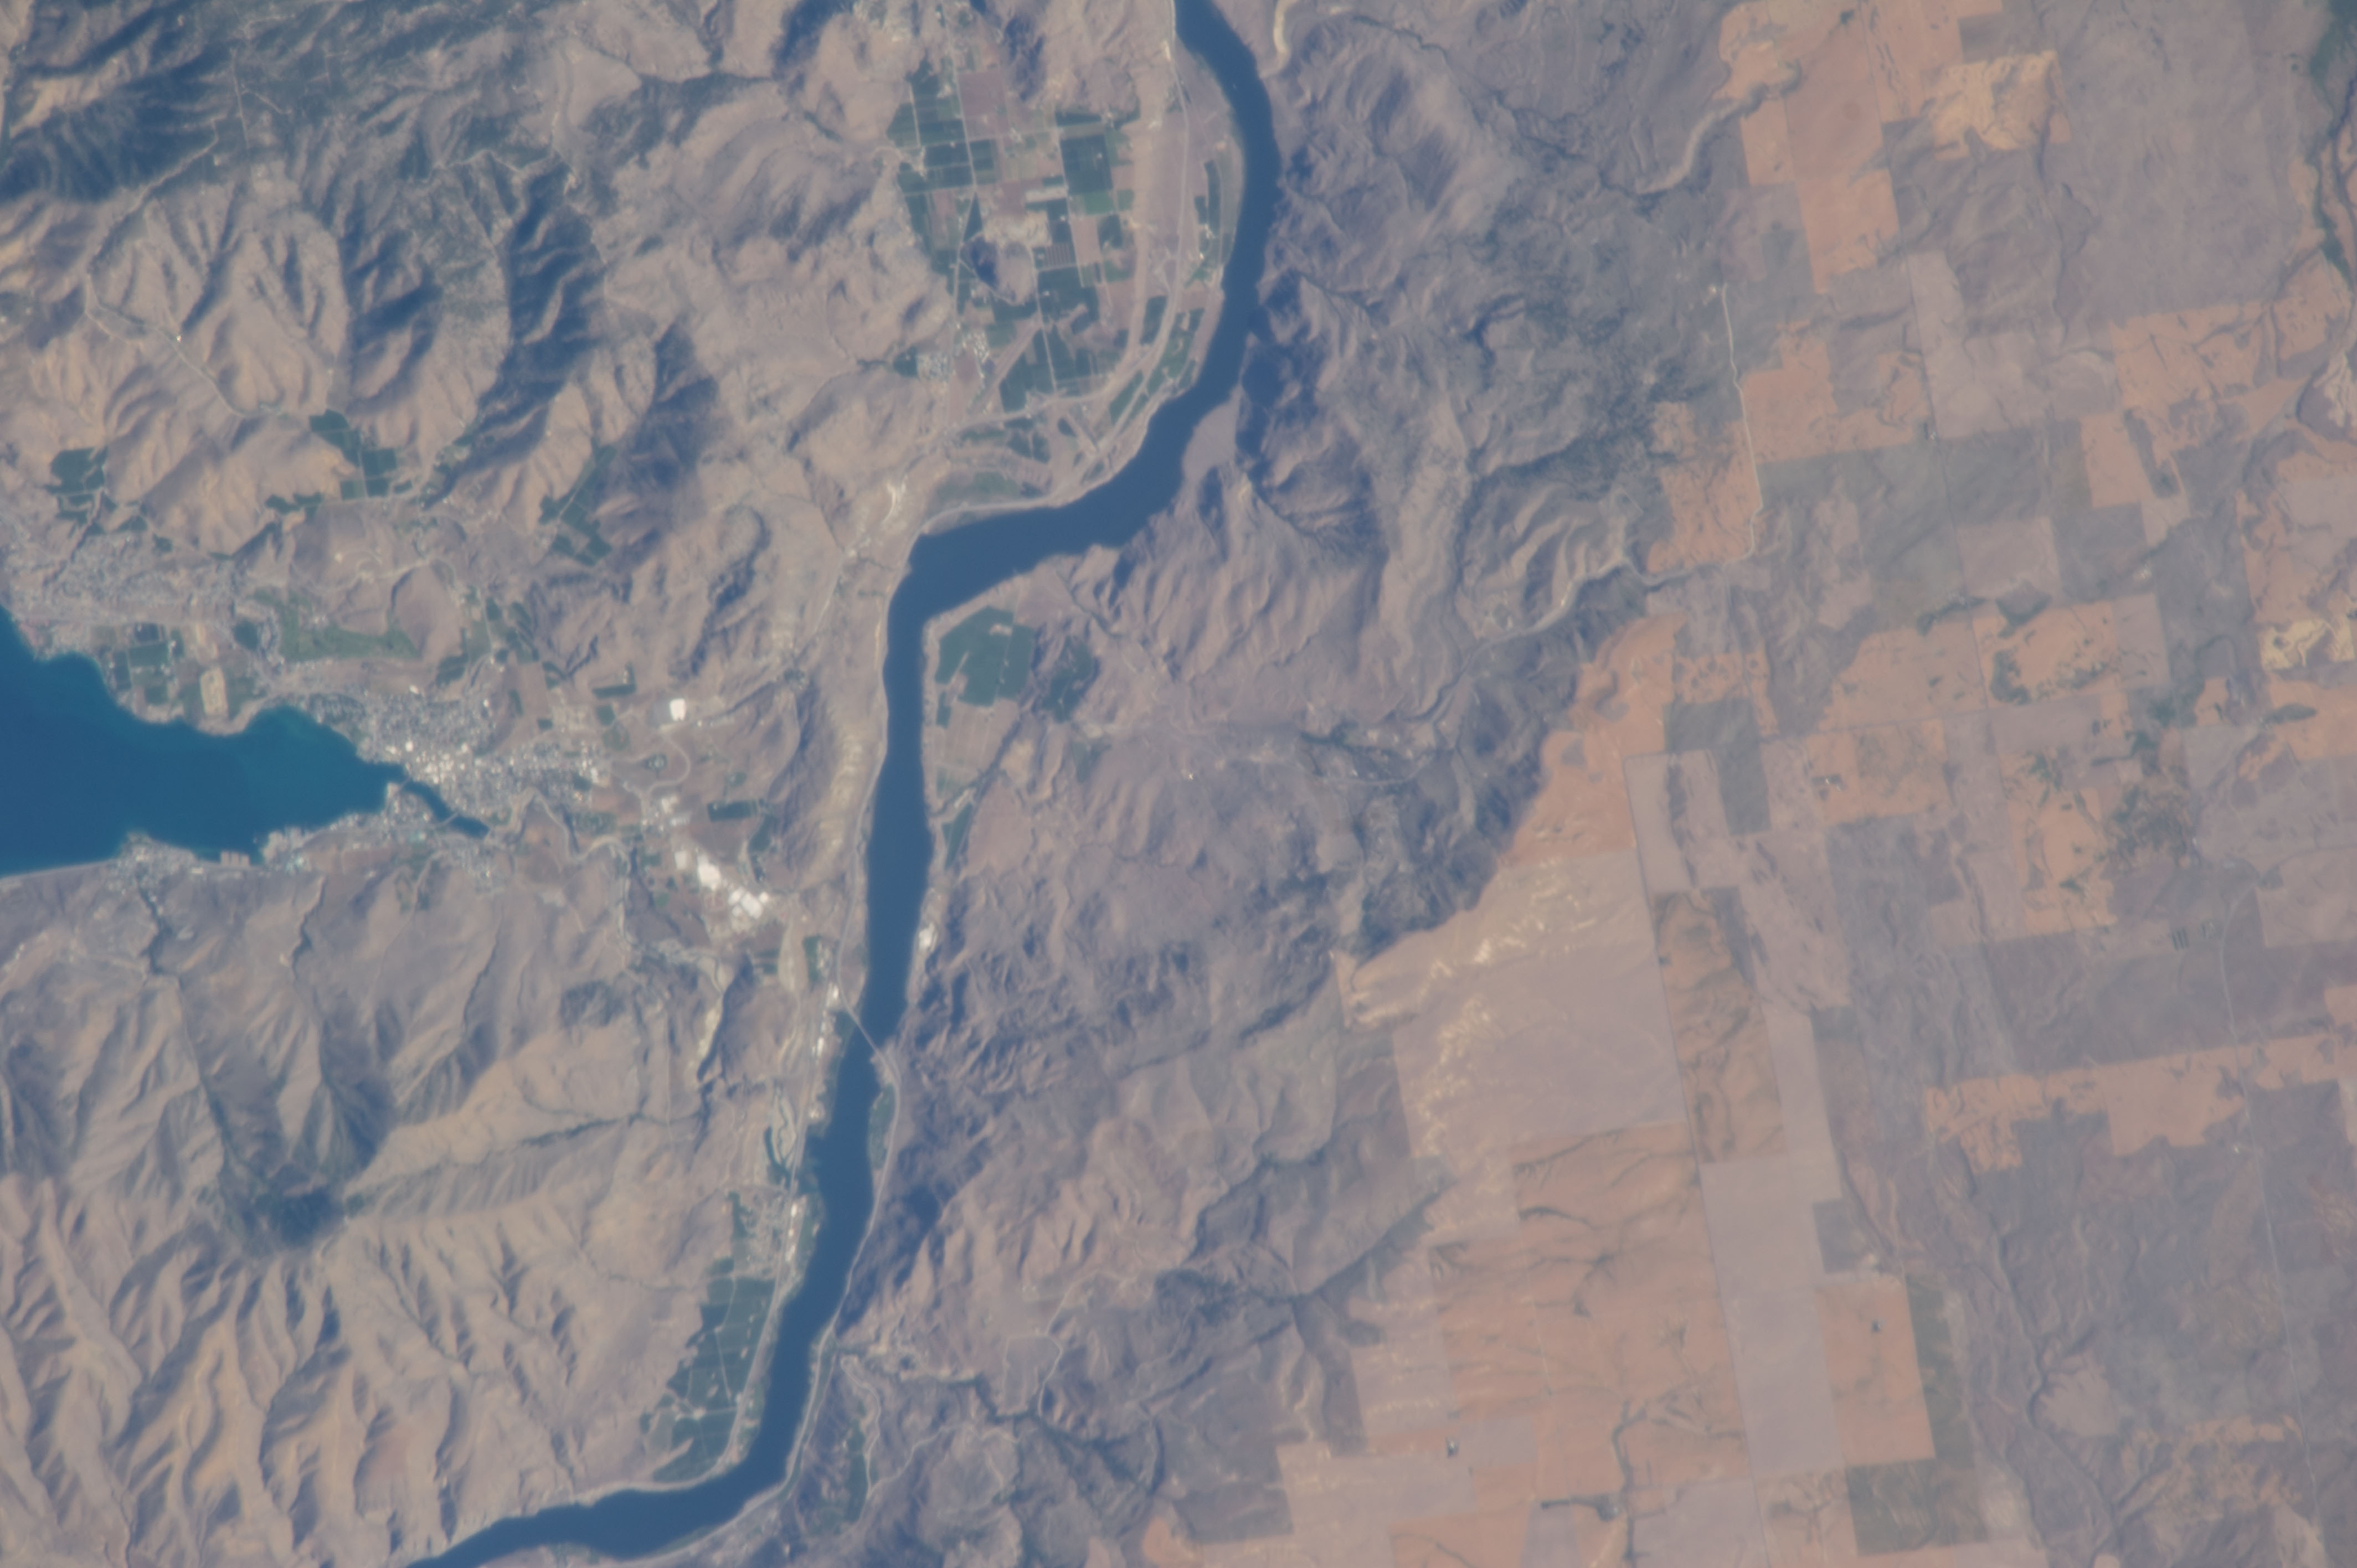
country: USA-WASHINGTON
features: R.
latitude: 47.8
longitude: -119.9
